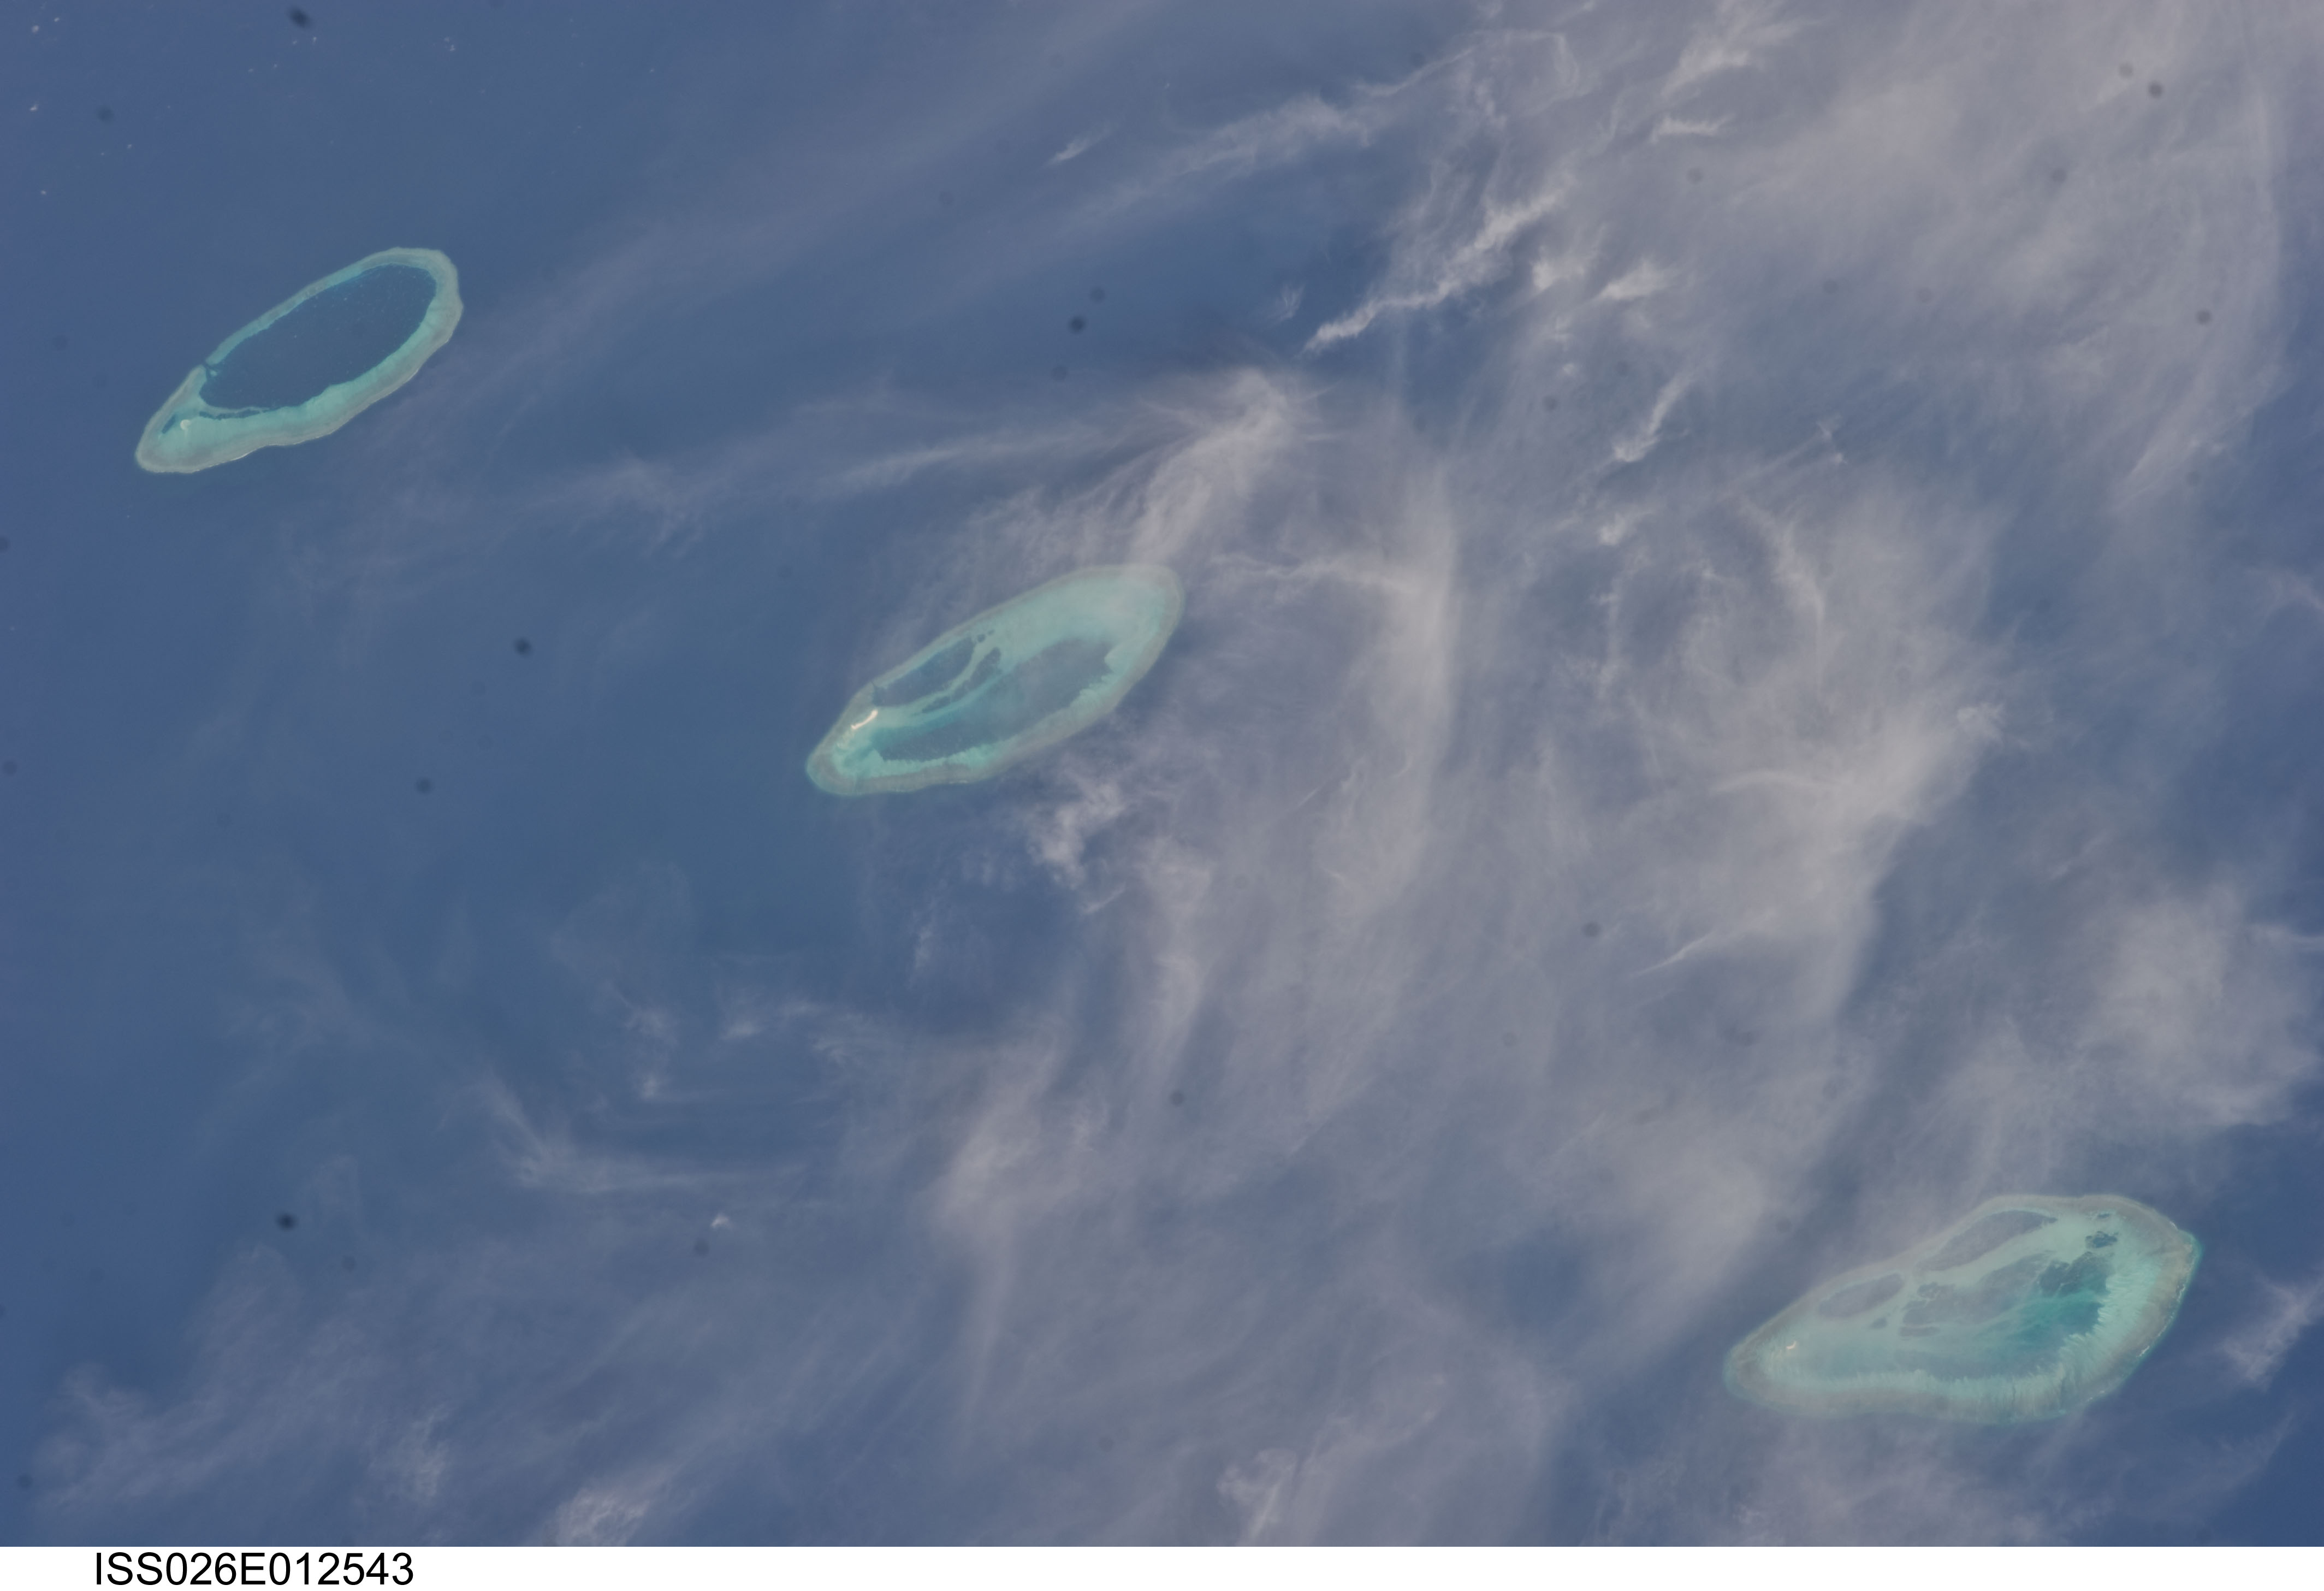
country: AUSTRALIA-WA
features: INDIAN O., CUNNINGHAM I., BEDWELL I., REEFS, SHOALS
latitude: -17.3
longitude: 119.3
